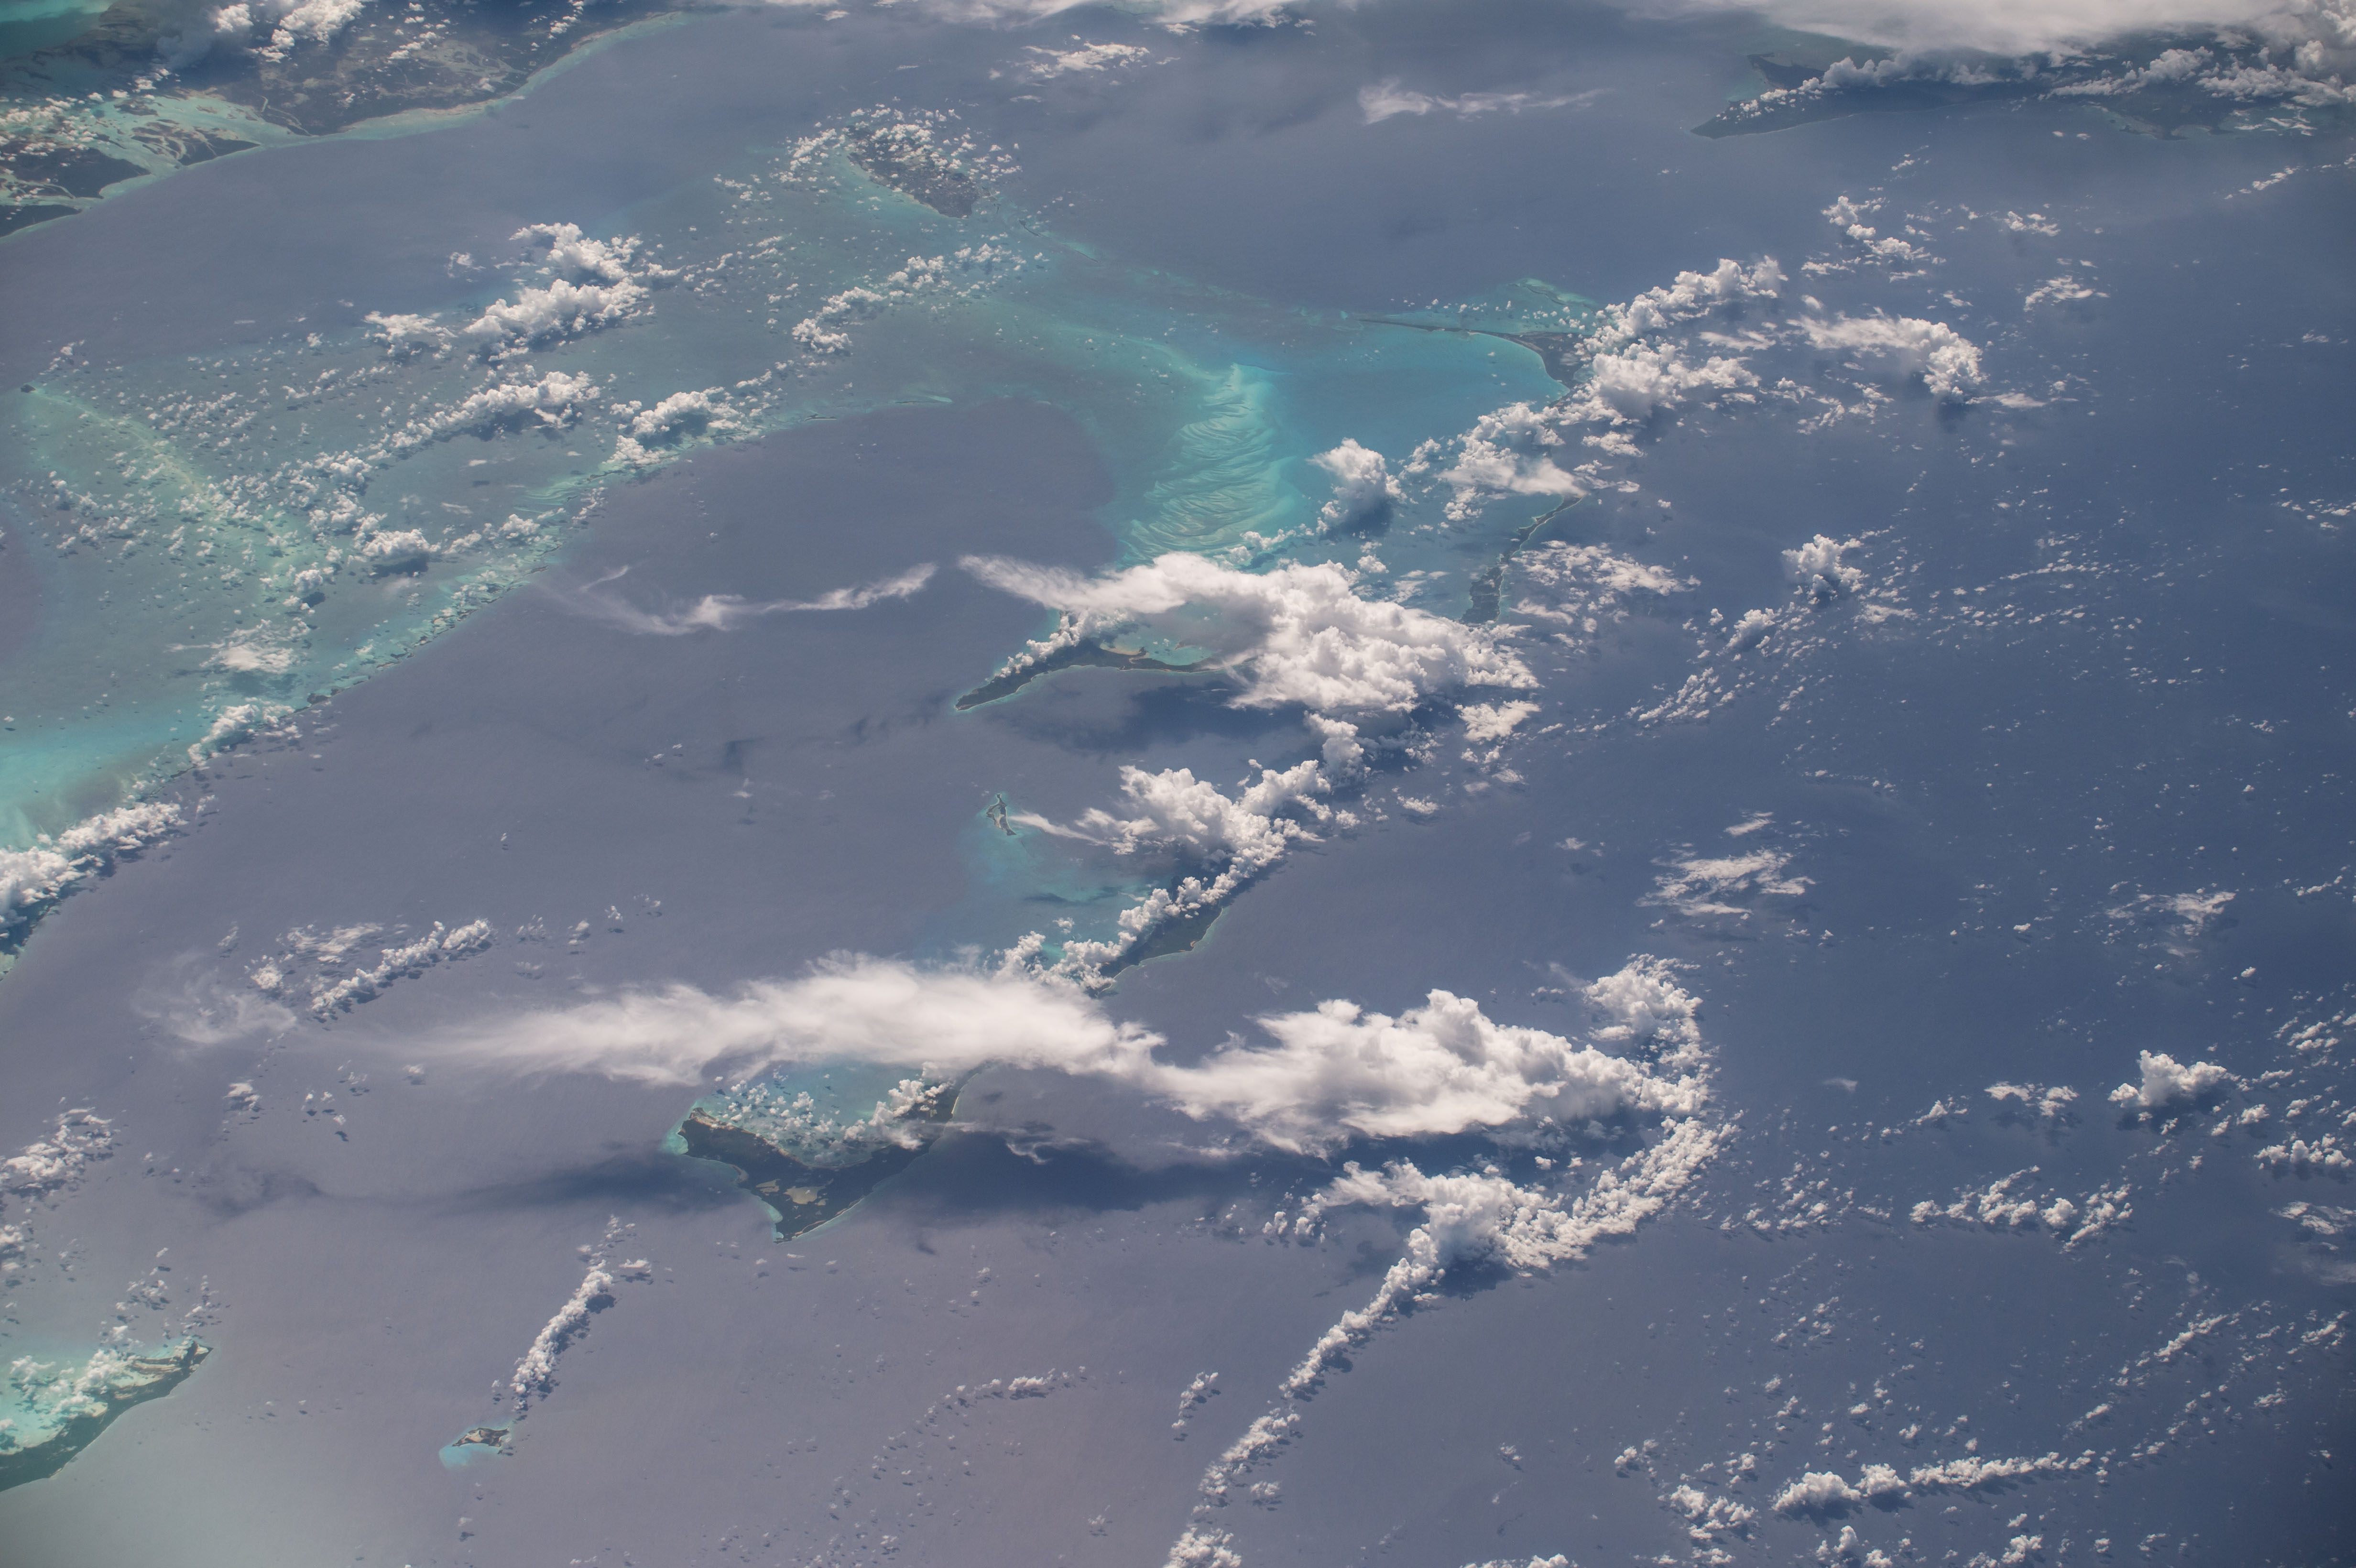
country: BAHAMAS
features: CAT ISLAND, FREETOWN, NASSAU, THE BAHAMAS, CLOUDS, BLACK POINT
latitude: 24.7
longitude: -75.9
